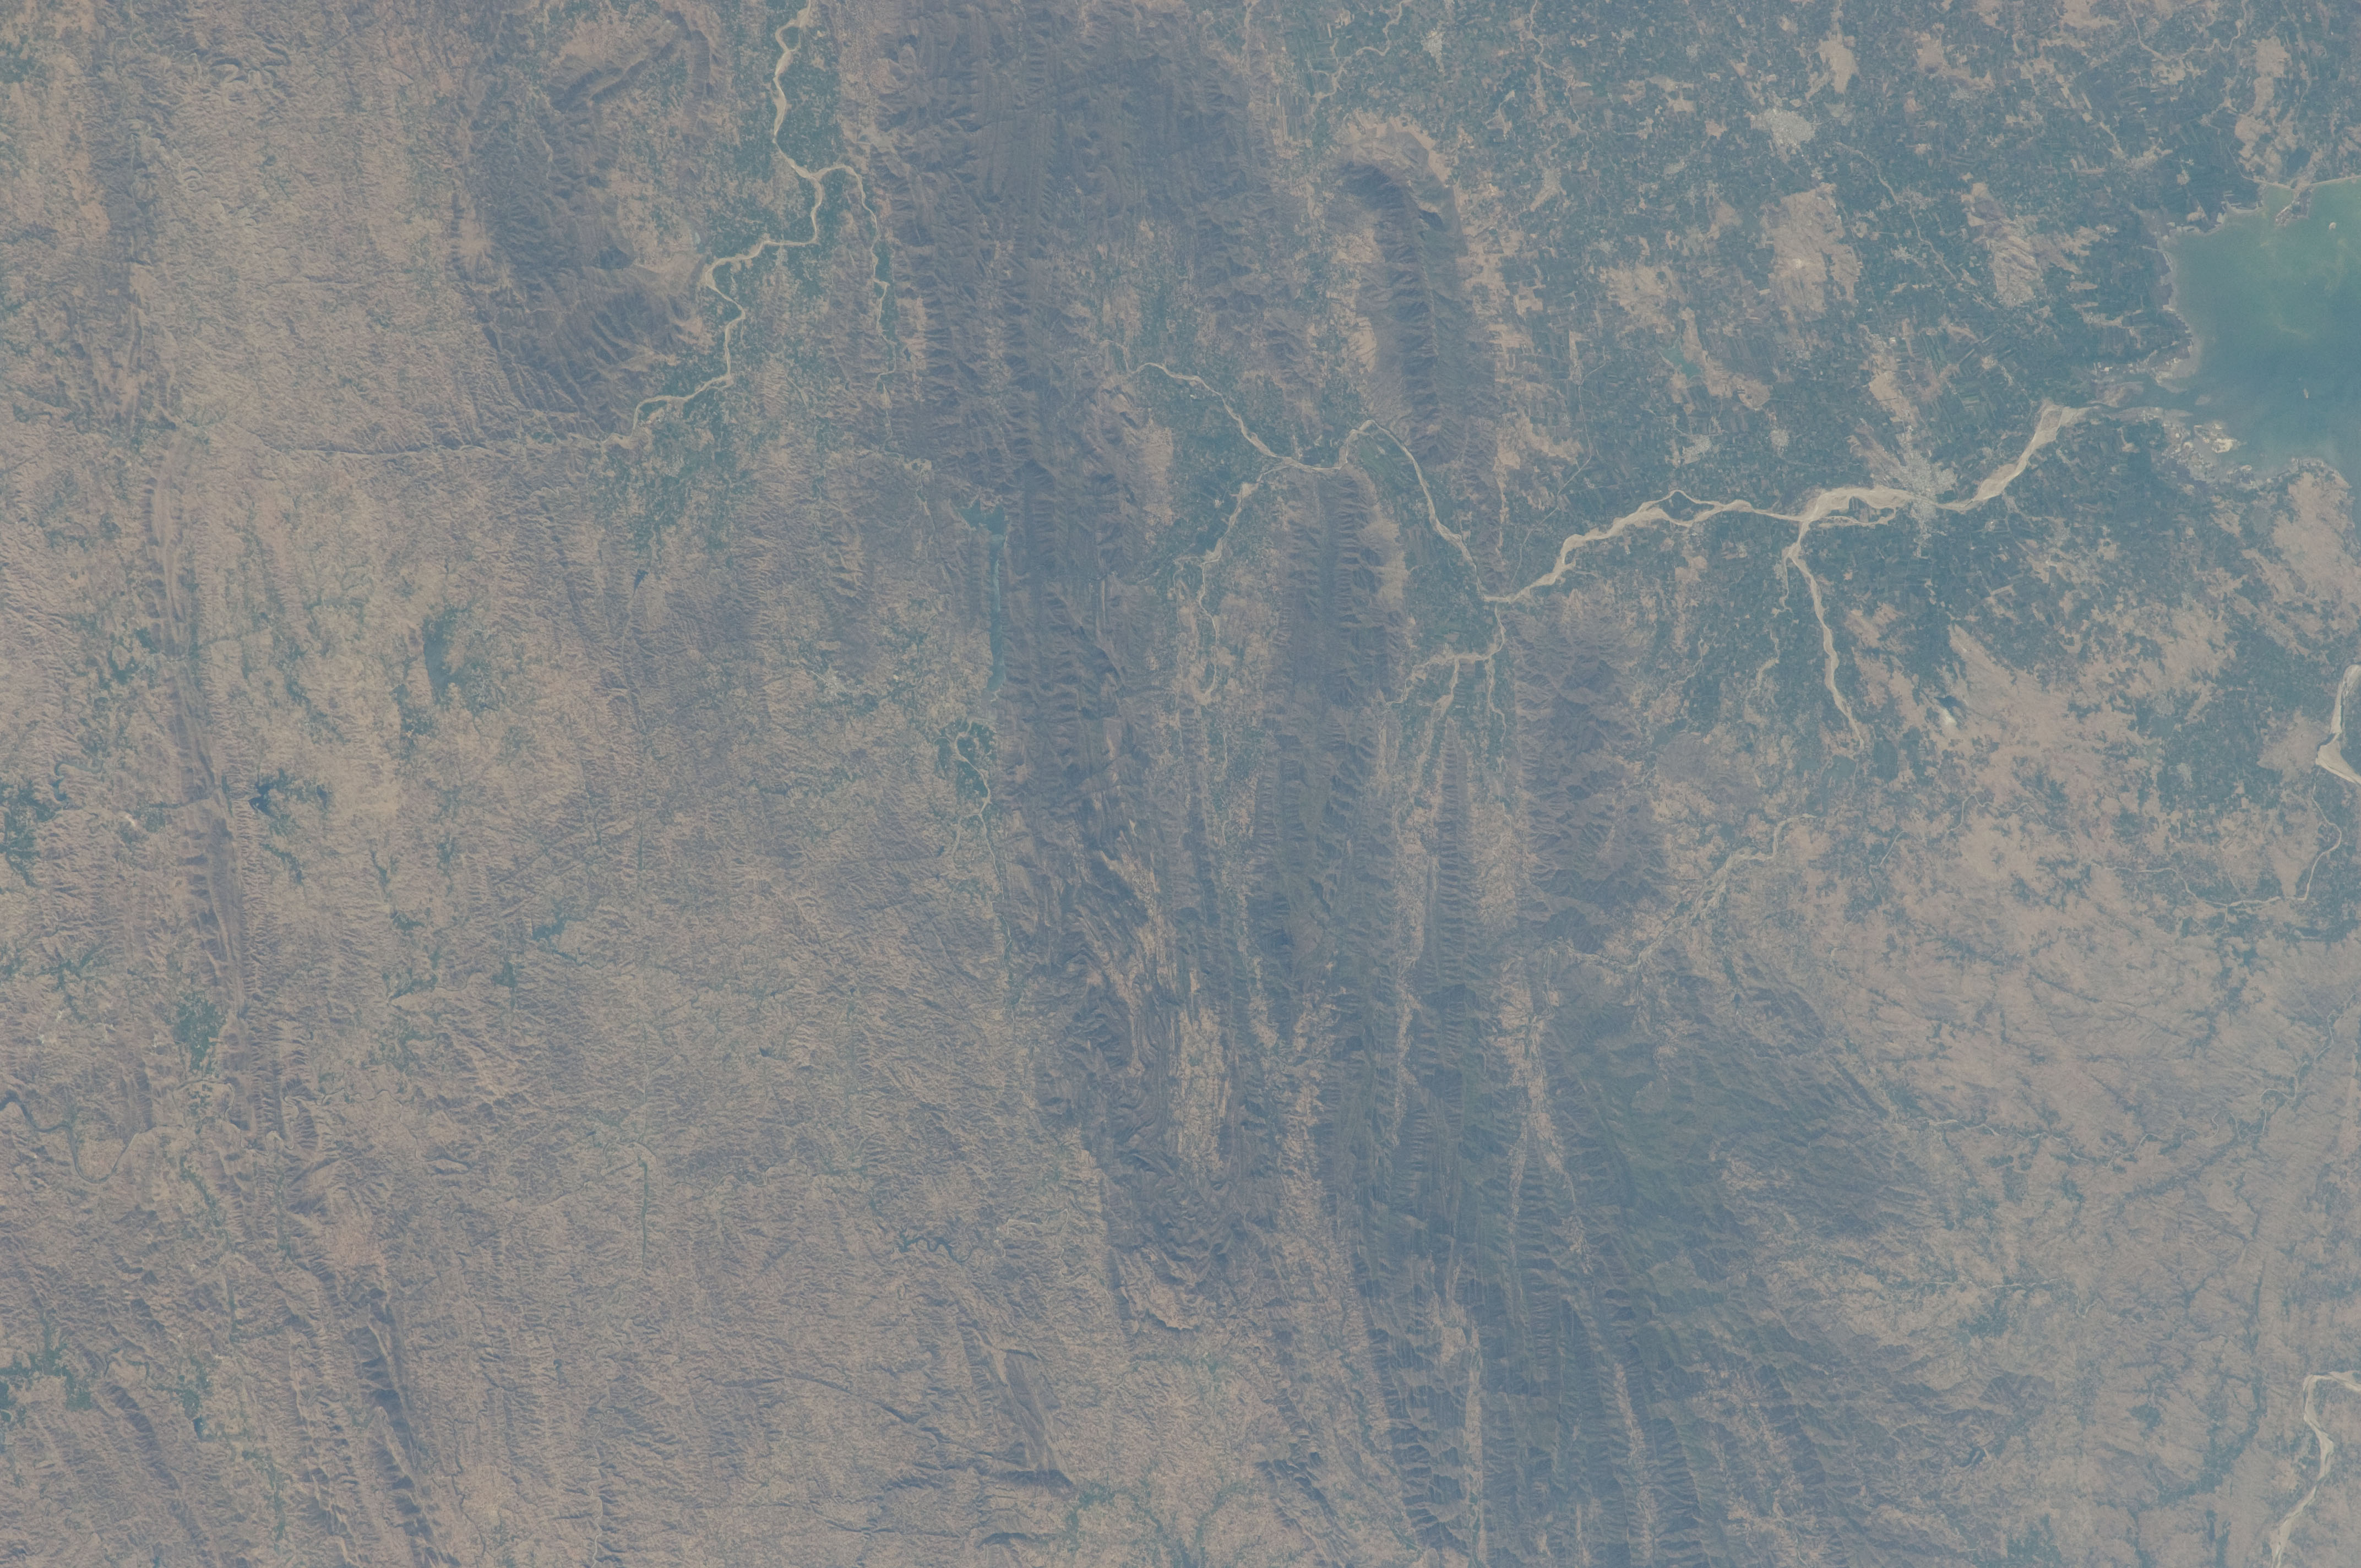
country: INDIA
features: RESERVOIR, SABARMATI RIVER BASIN, ARAVALLI RA., FOR.
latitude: 24.5
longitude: 73.2
